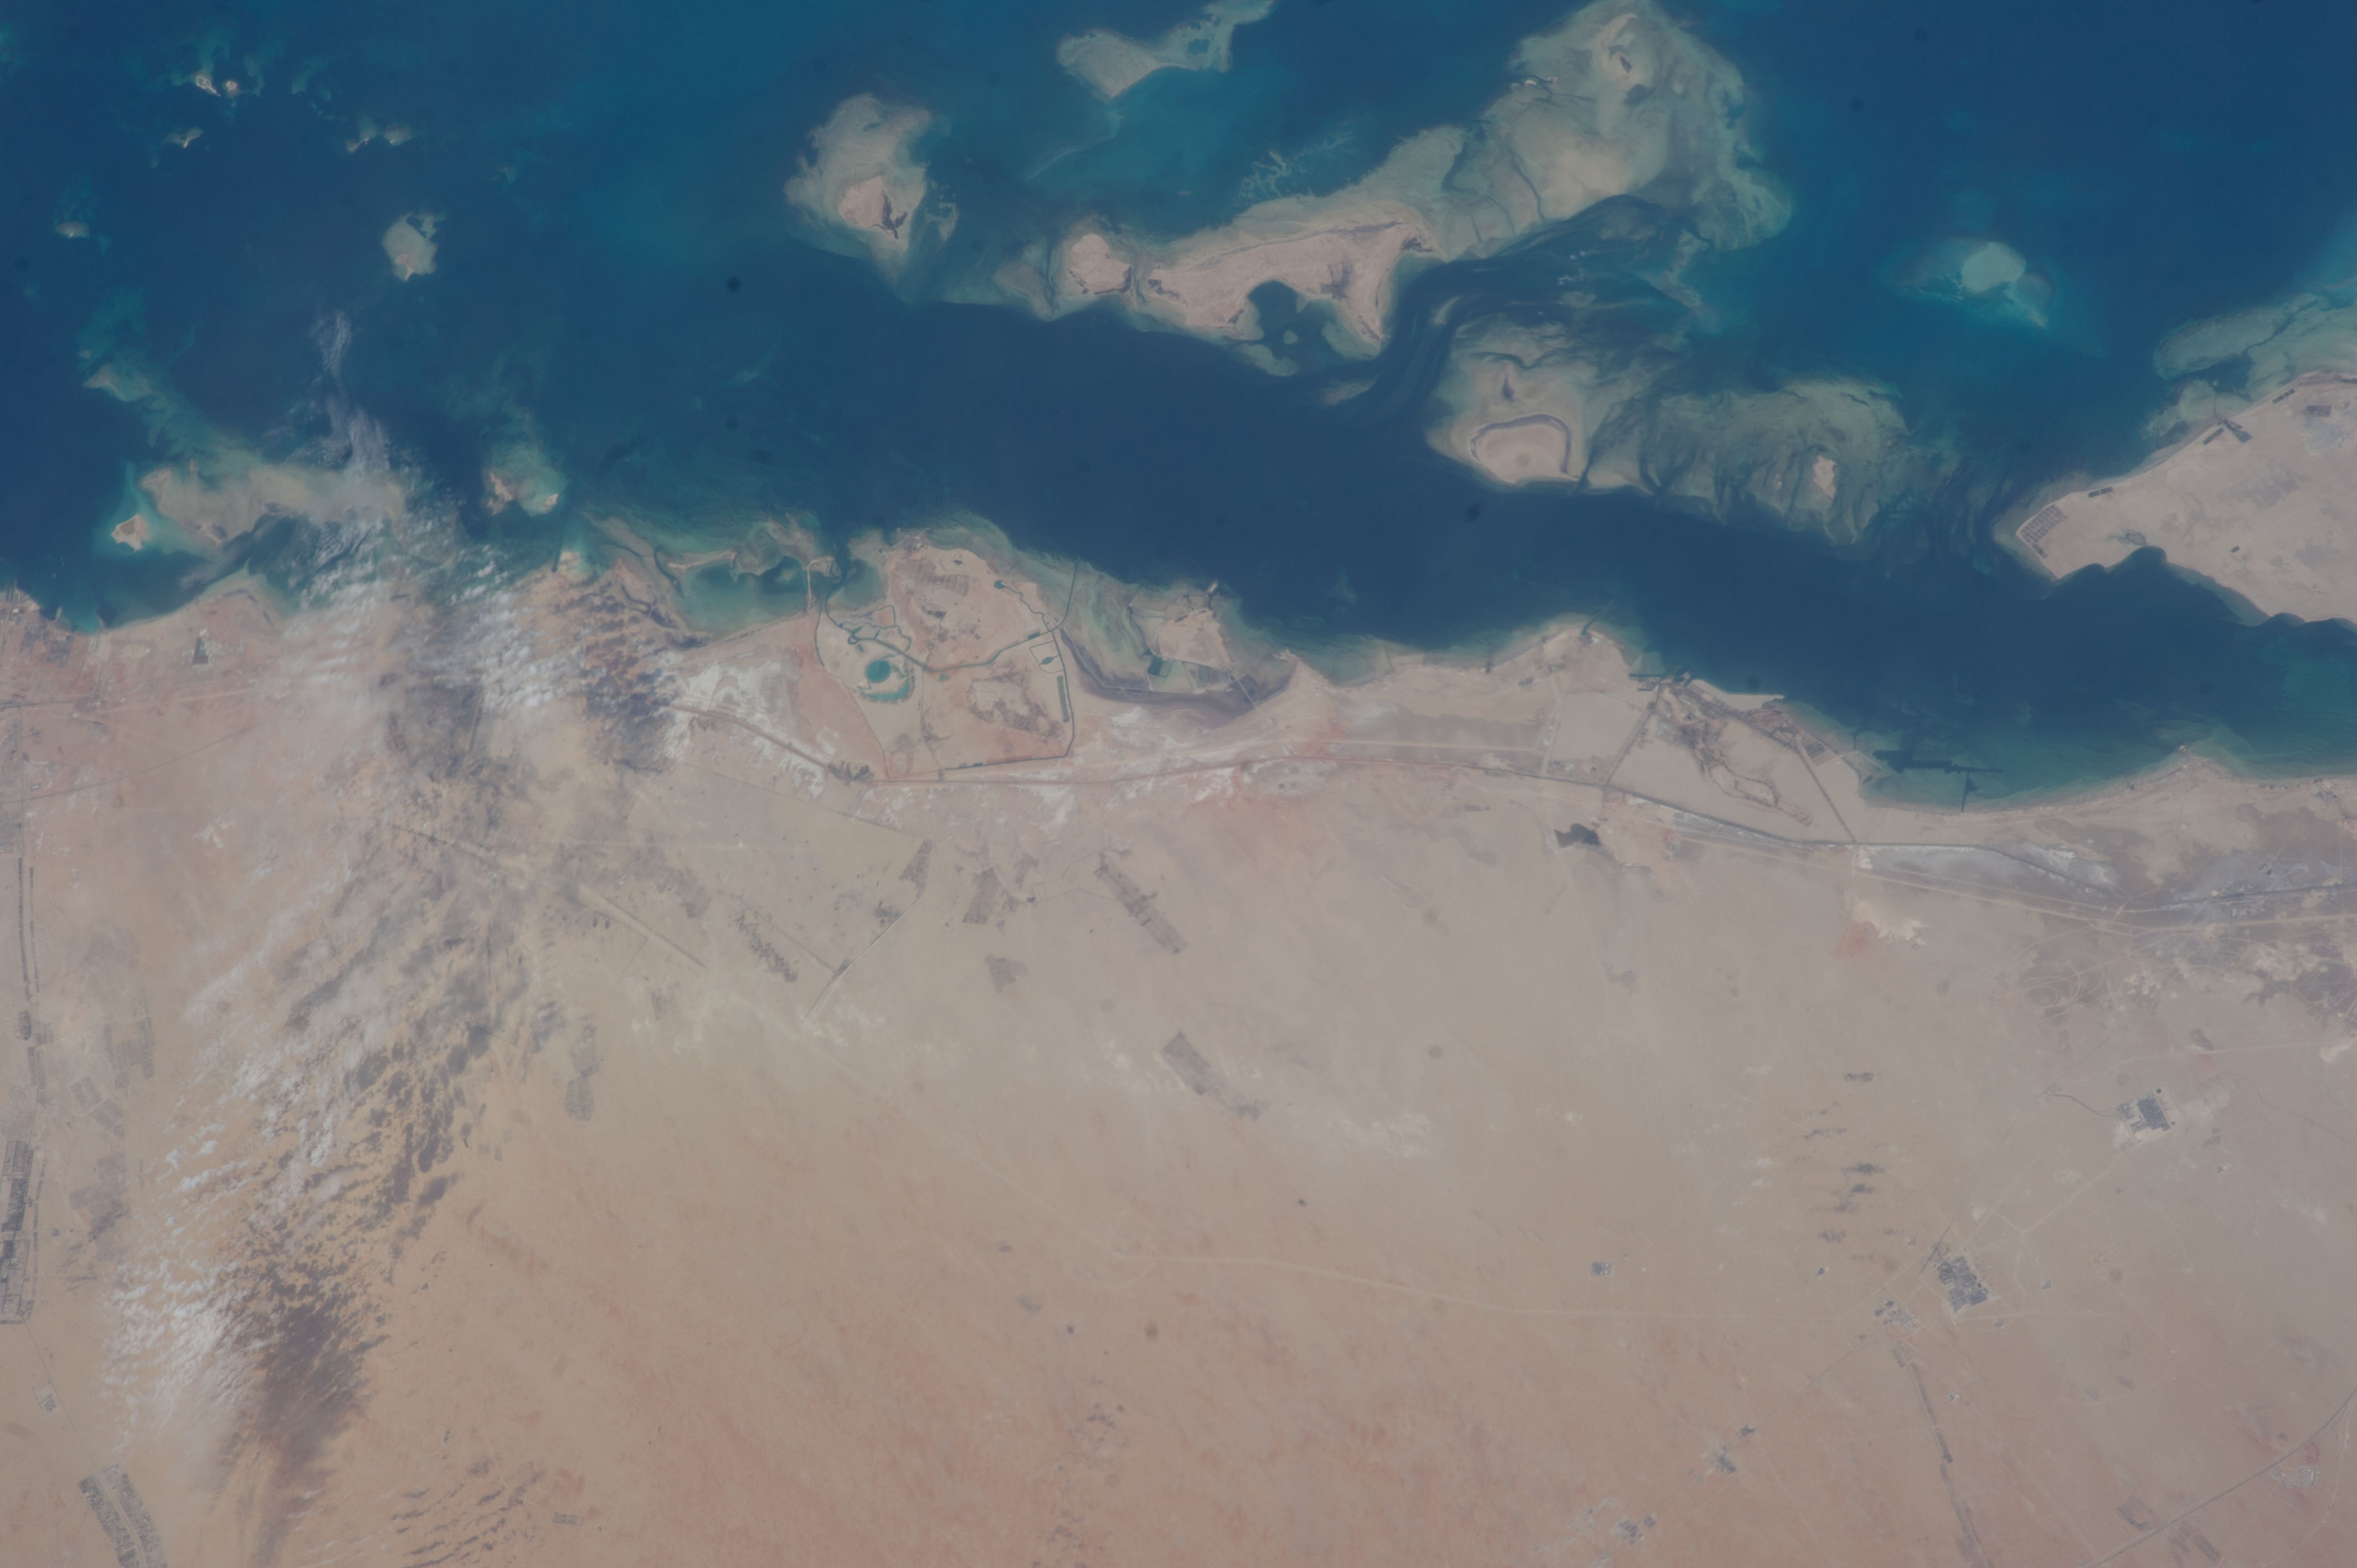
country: UNITED_ARAB_EMIRATES
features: TARIF, AL MIRFA, KHOR AL BAZIM, JANANAH ISLAND, ABU AL ABVAD, MARAWAH ISLAND, AL RAFIQ, COAST, MEDITERRANEAN, DESERT
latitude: 24.1
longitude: 53.3
